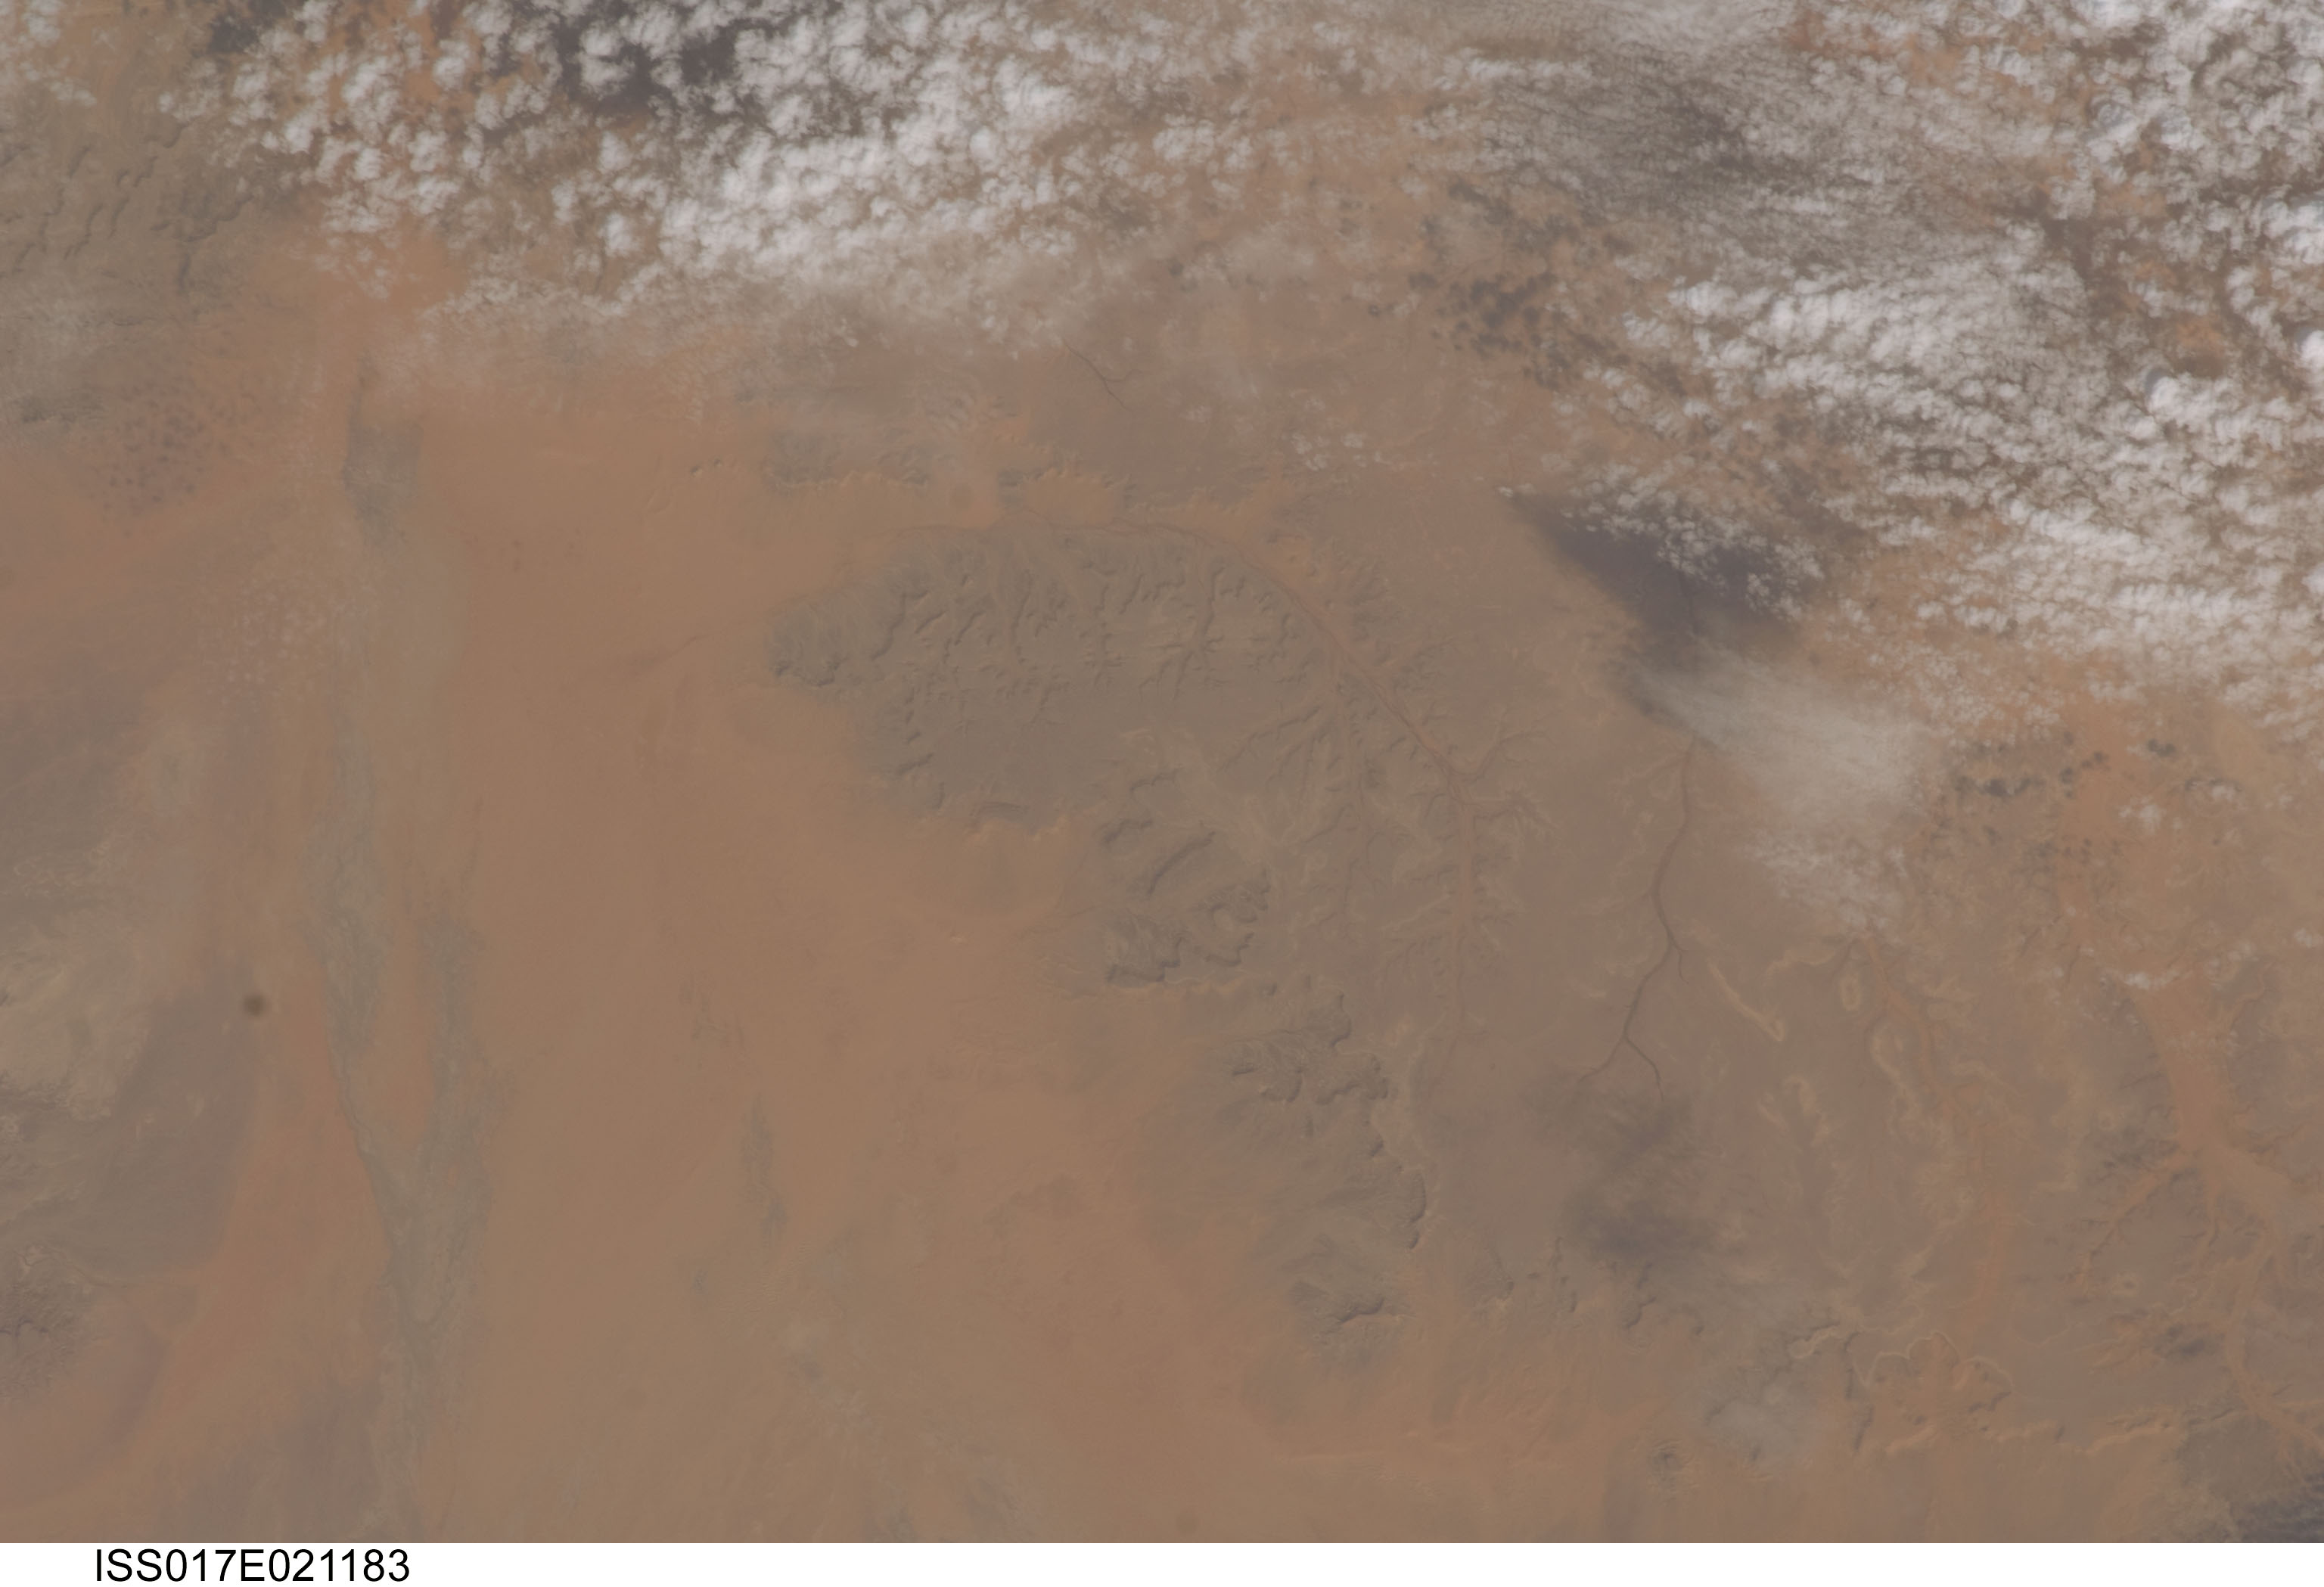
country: LIBYA
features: WADI ZAMZAM, DESERT
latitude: 30.7
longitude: 14.1
